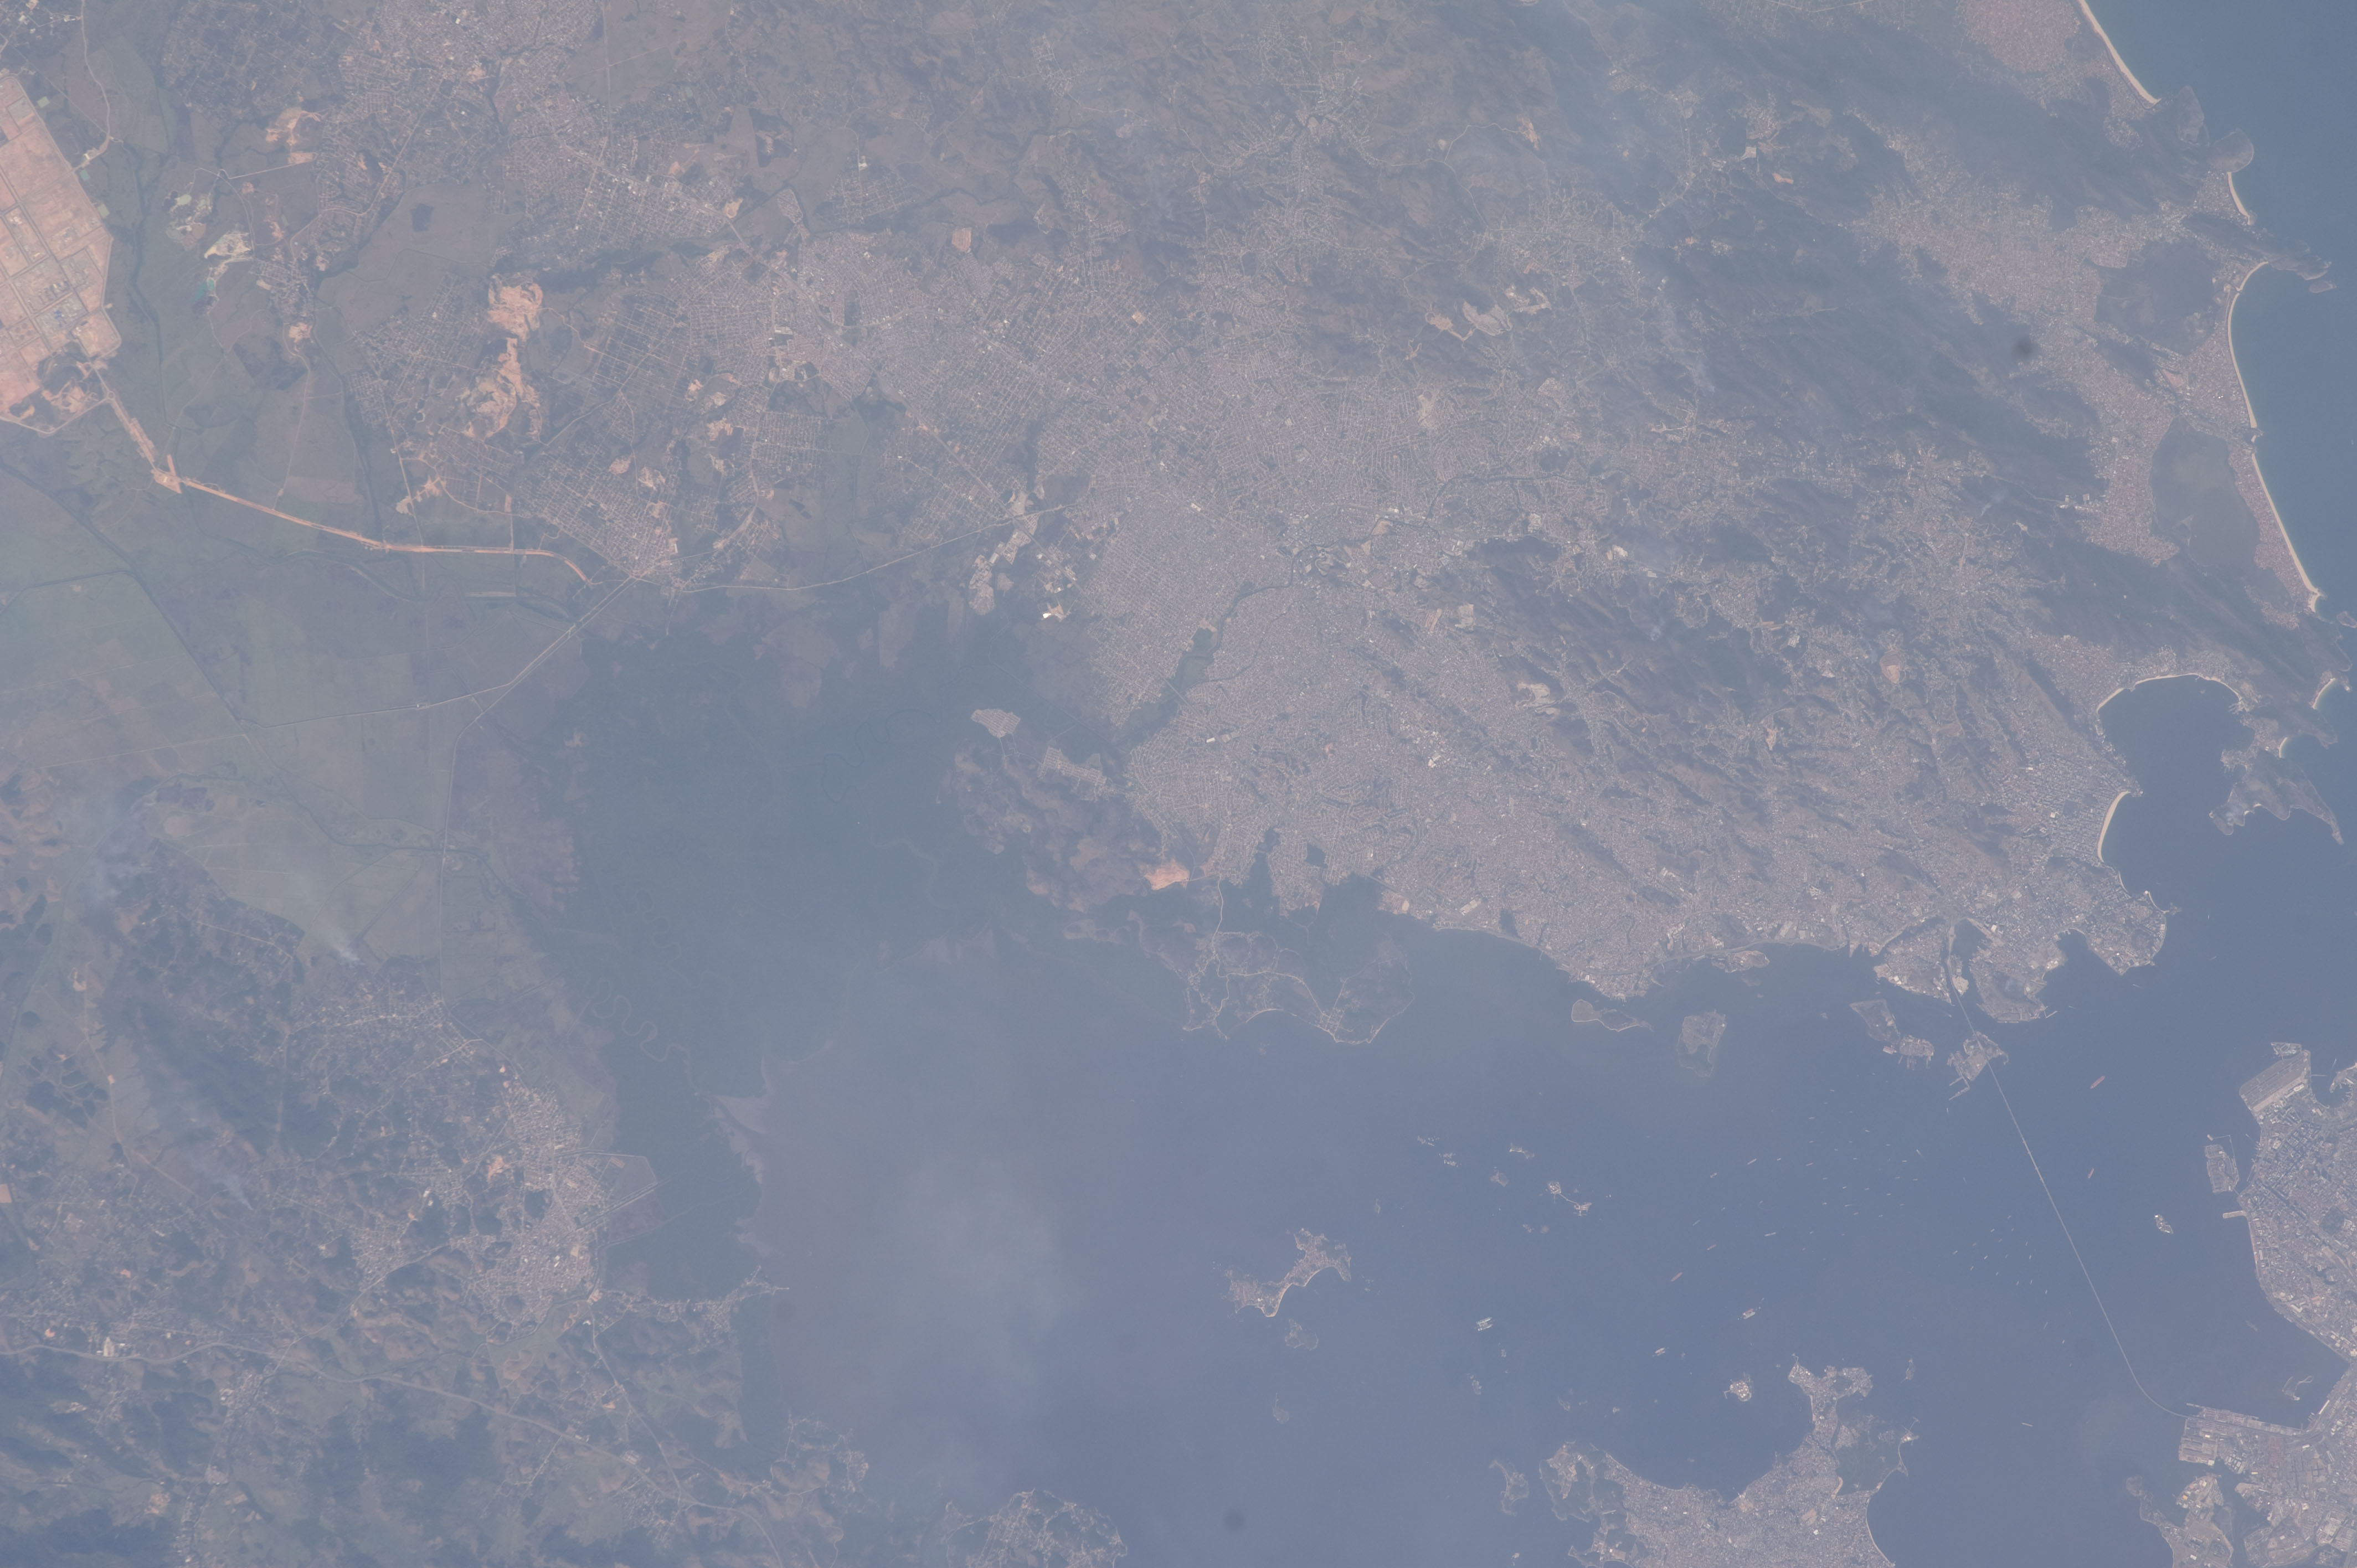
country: BRAZIL
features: GUANABARA B., SHIPS, SAO GONCALO
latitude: -22.7
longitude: -43.0
